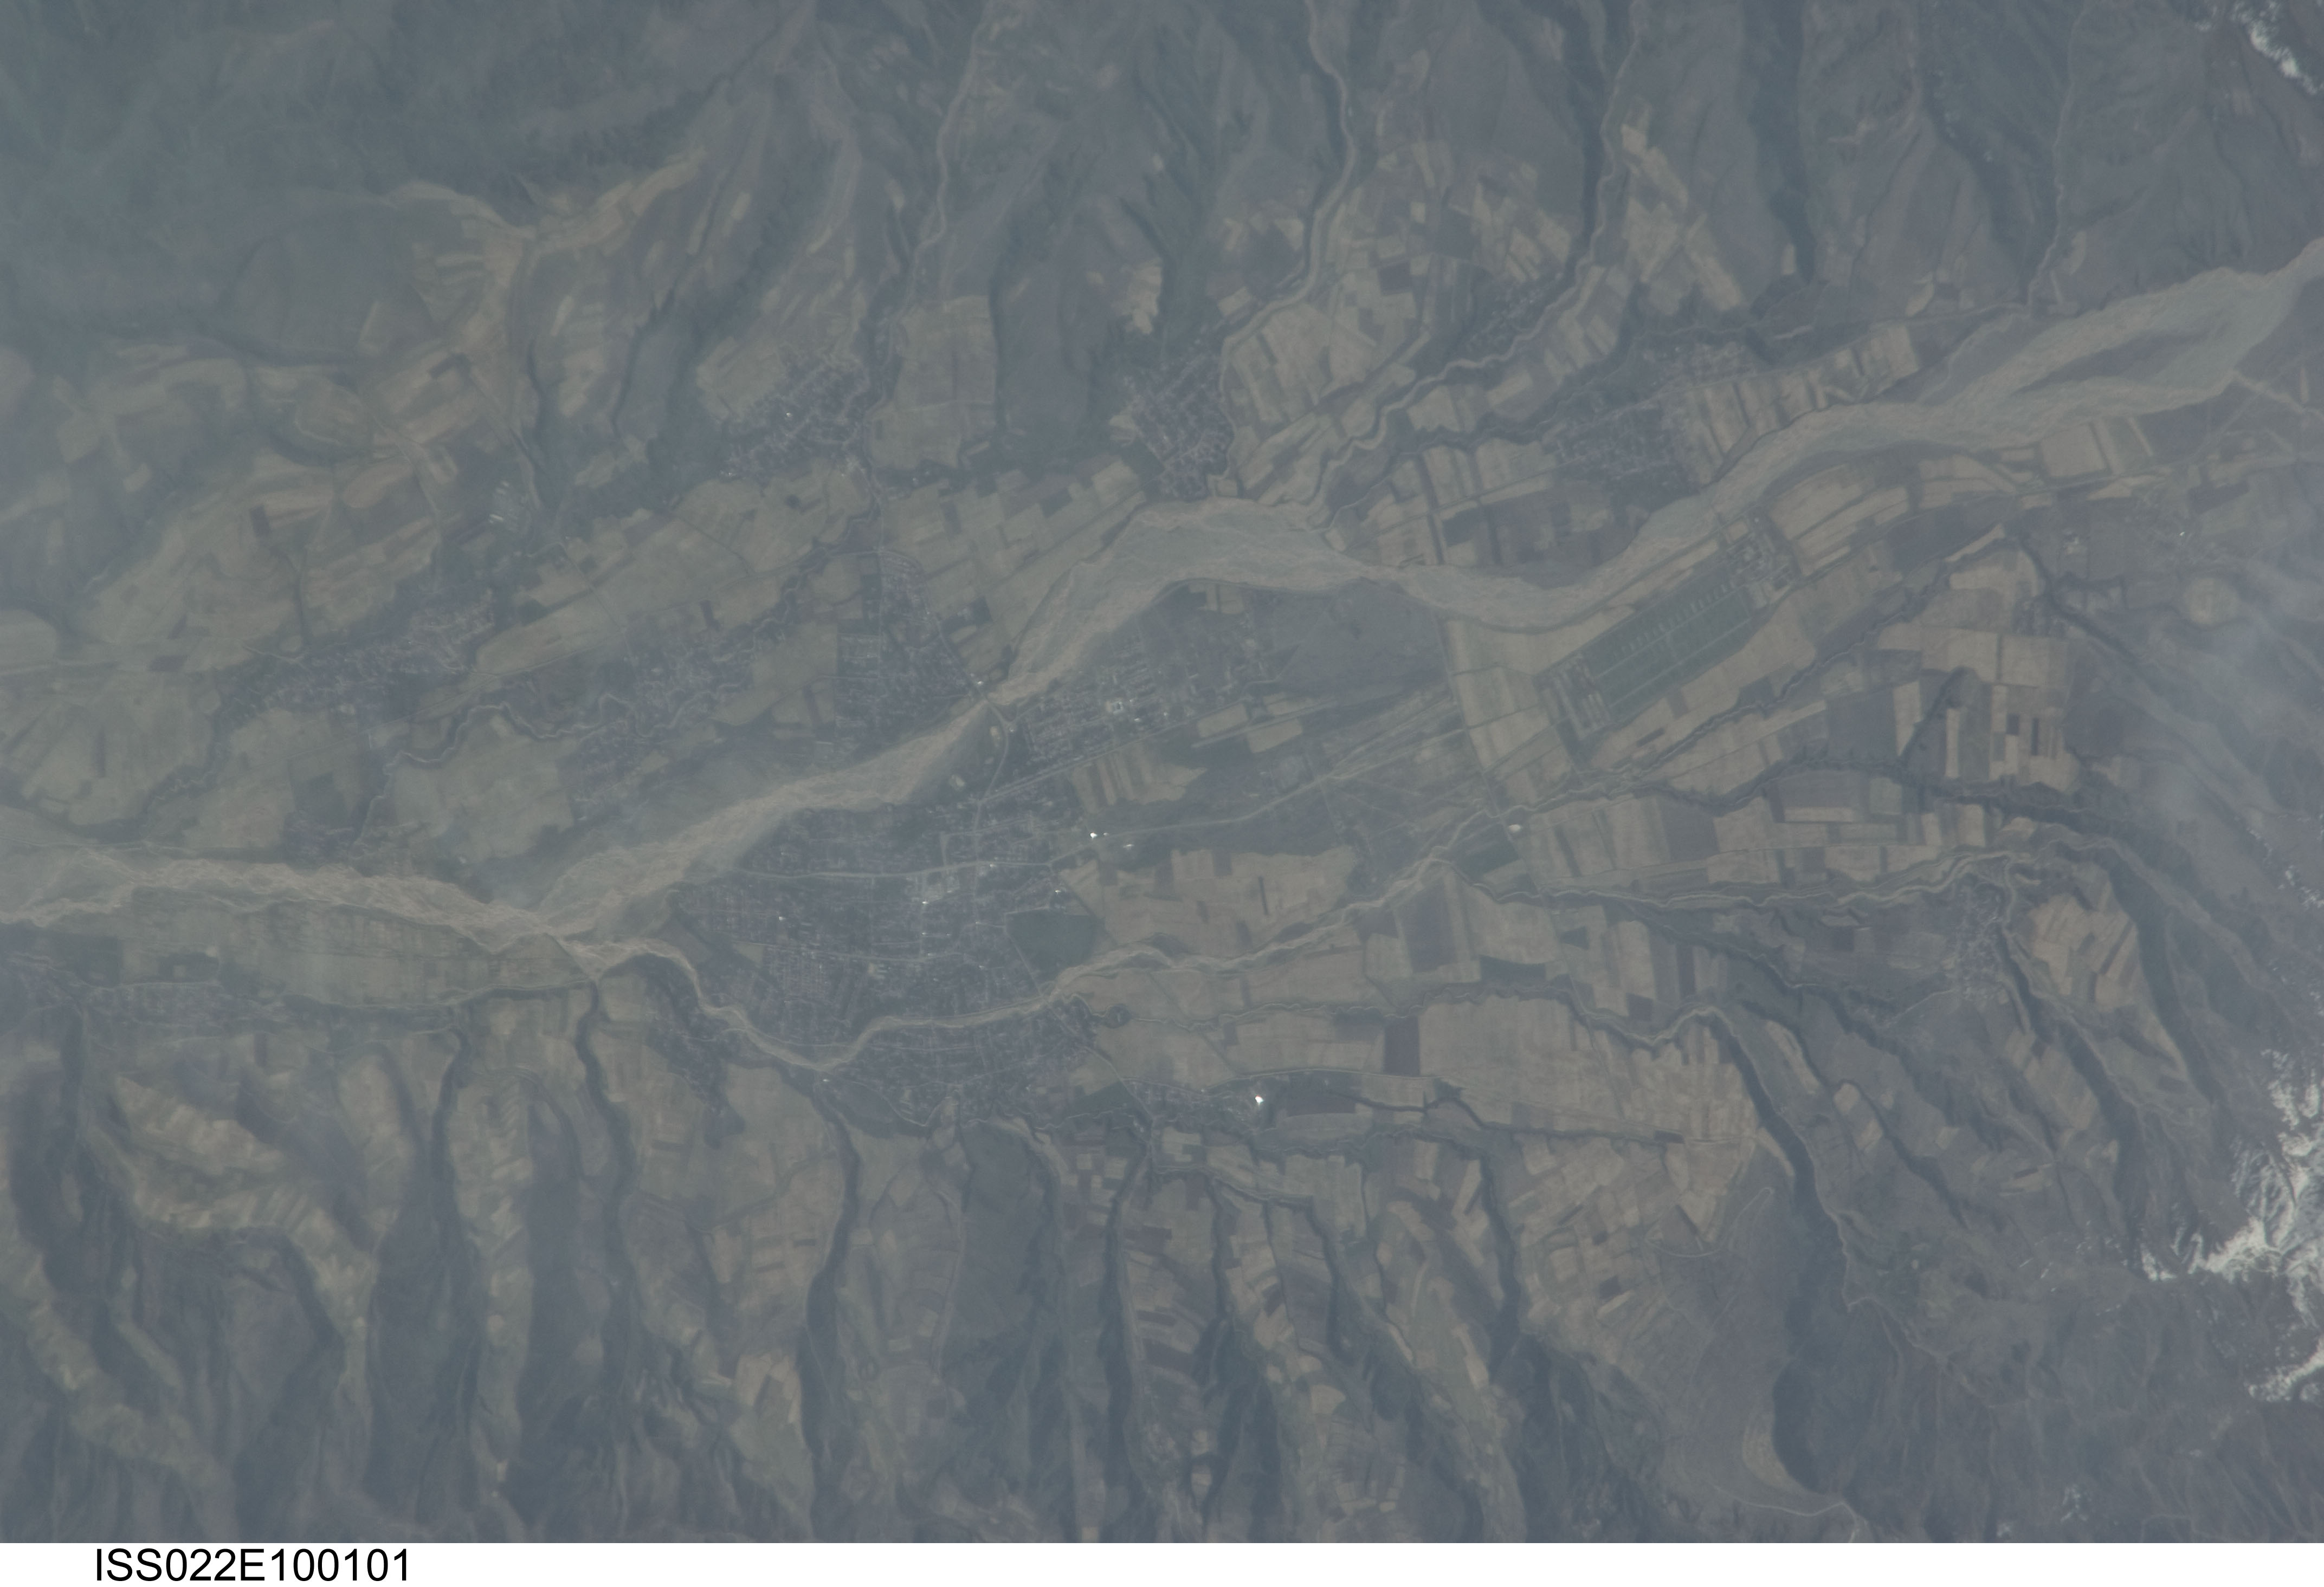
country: TAJIKISTAN
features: OBI MAZAR R., KHOVALING, AGR.
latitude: 38.4
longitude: 70.0
